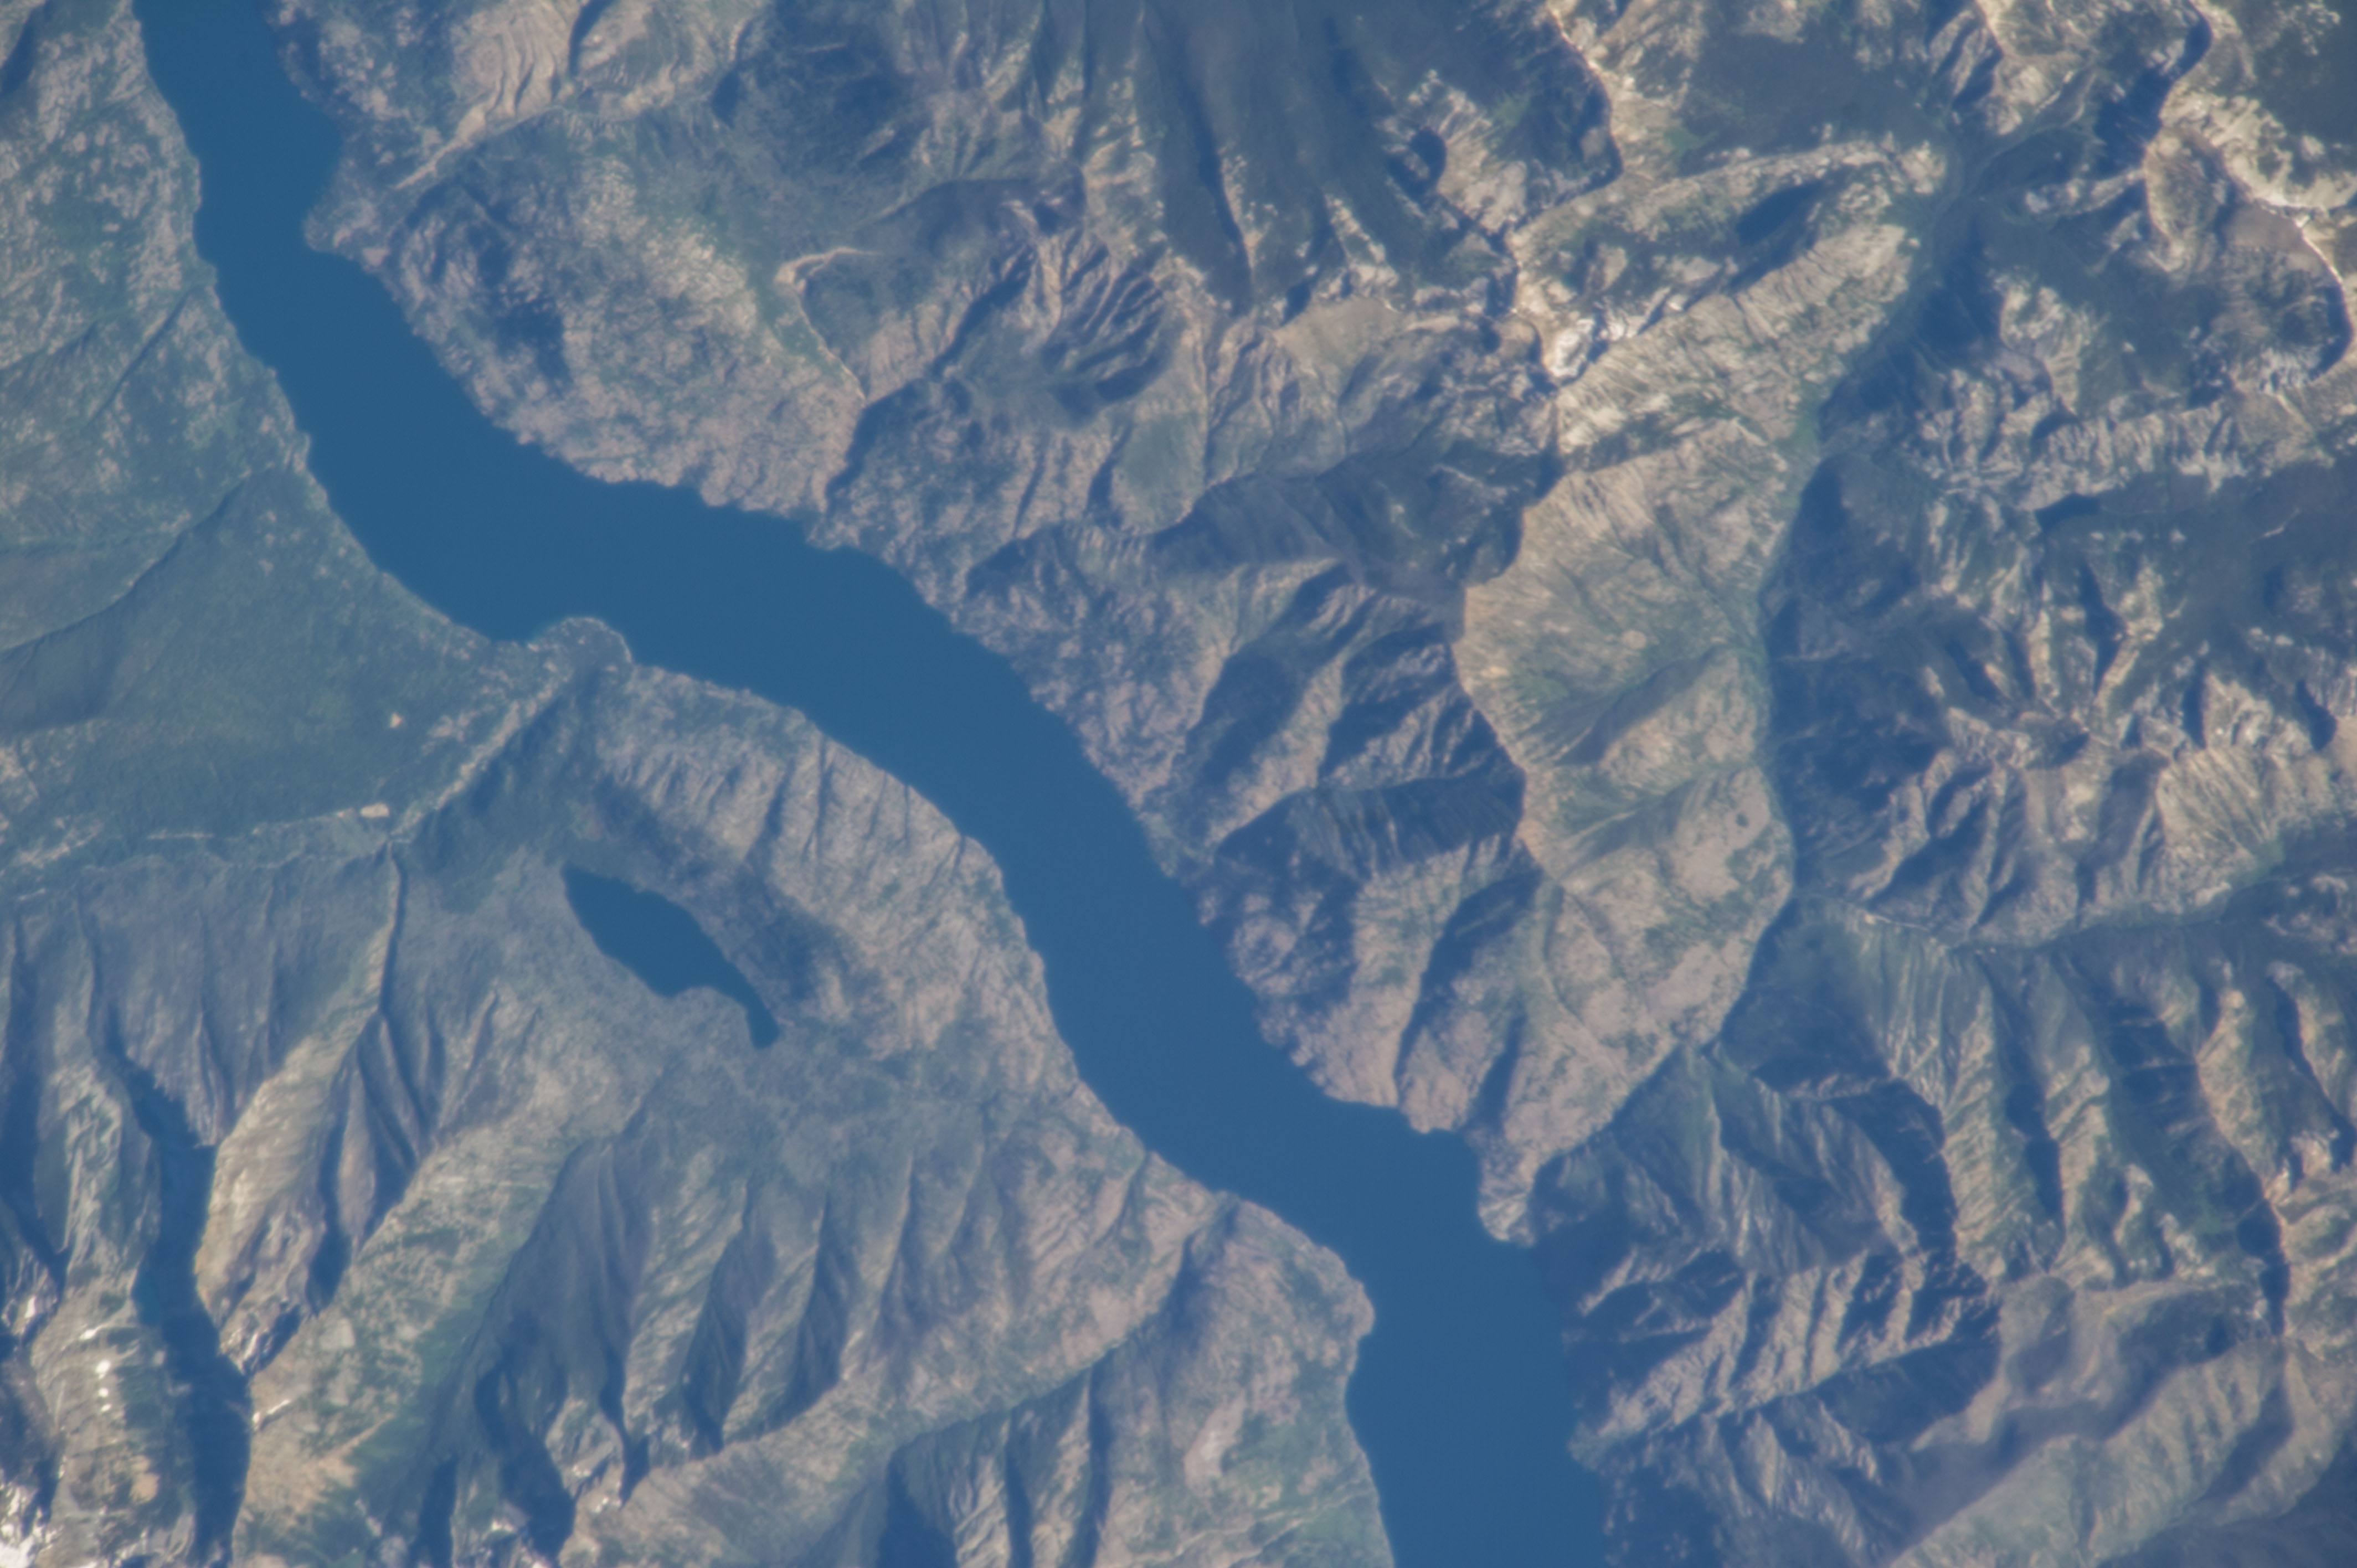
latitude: 48.2
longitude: -120.5
